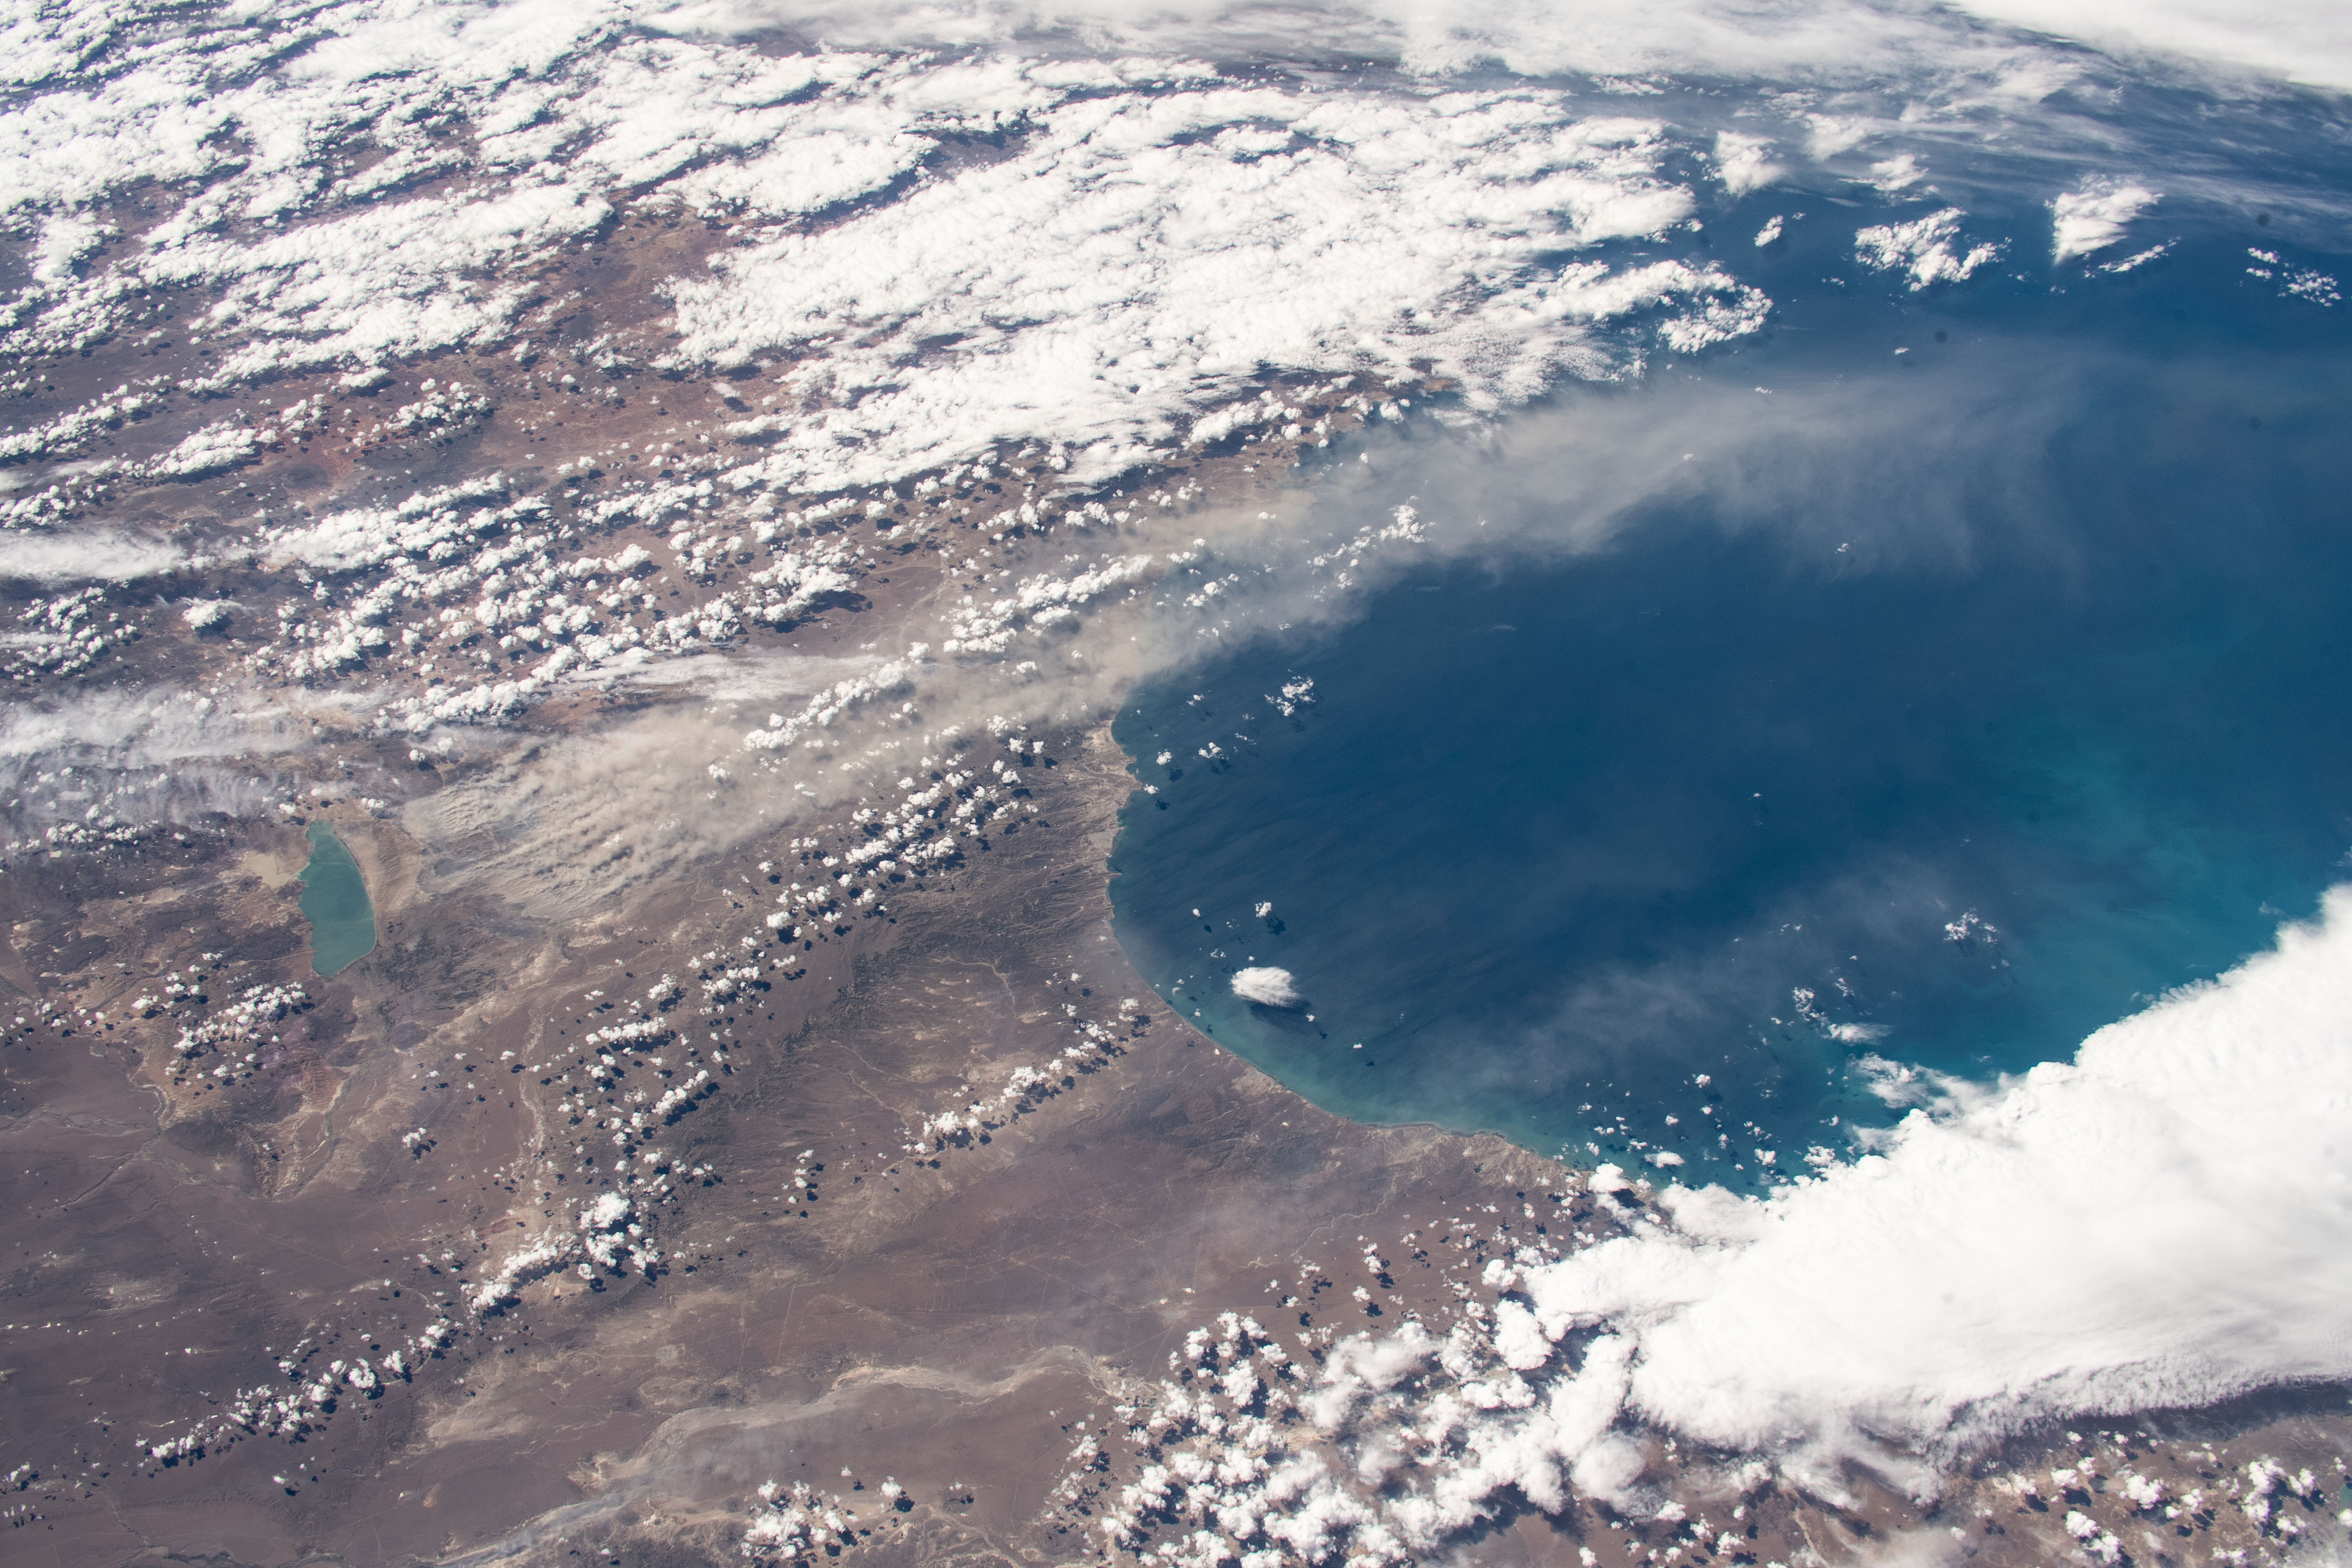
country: ARGENTINA
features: GOLFO SAN JORGE, LAGO MUSTERS
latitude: -46.0
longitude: -67.5
